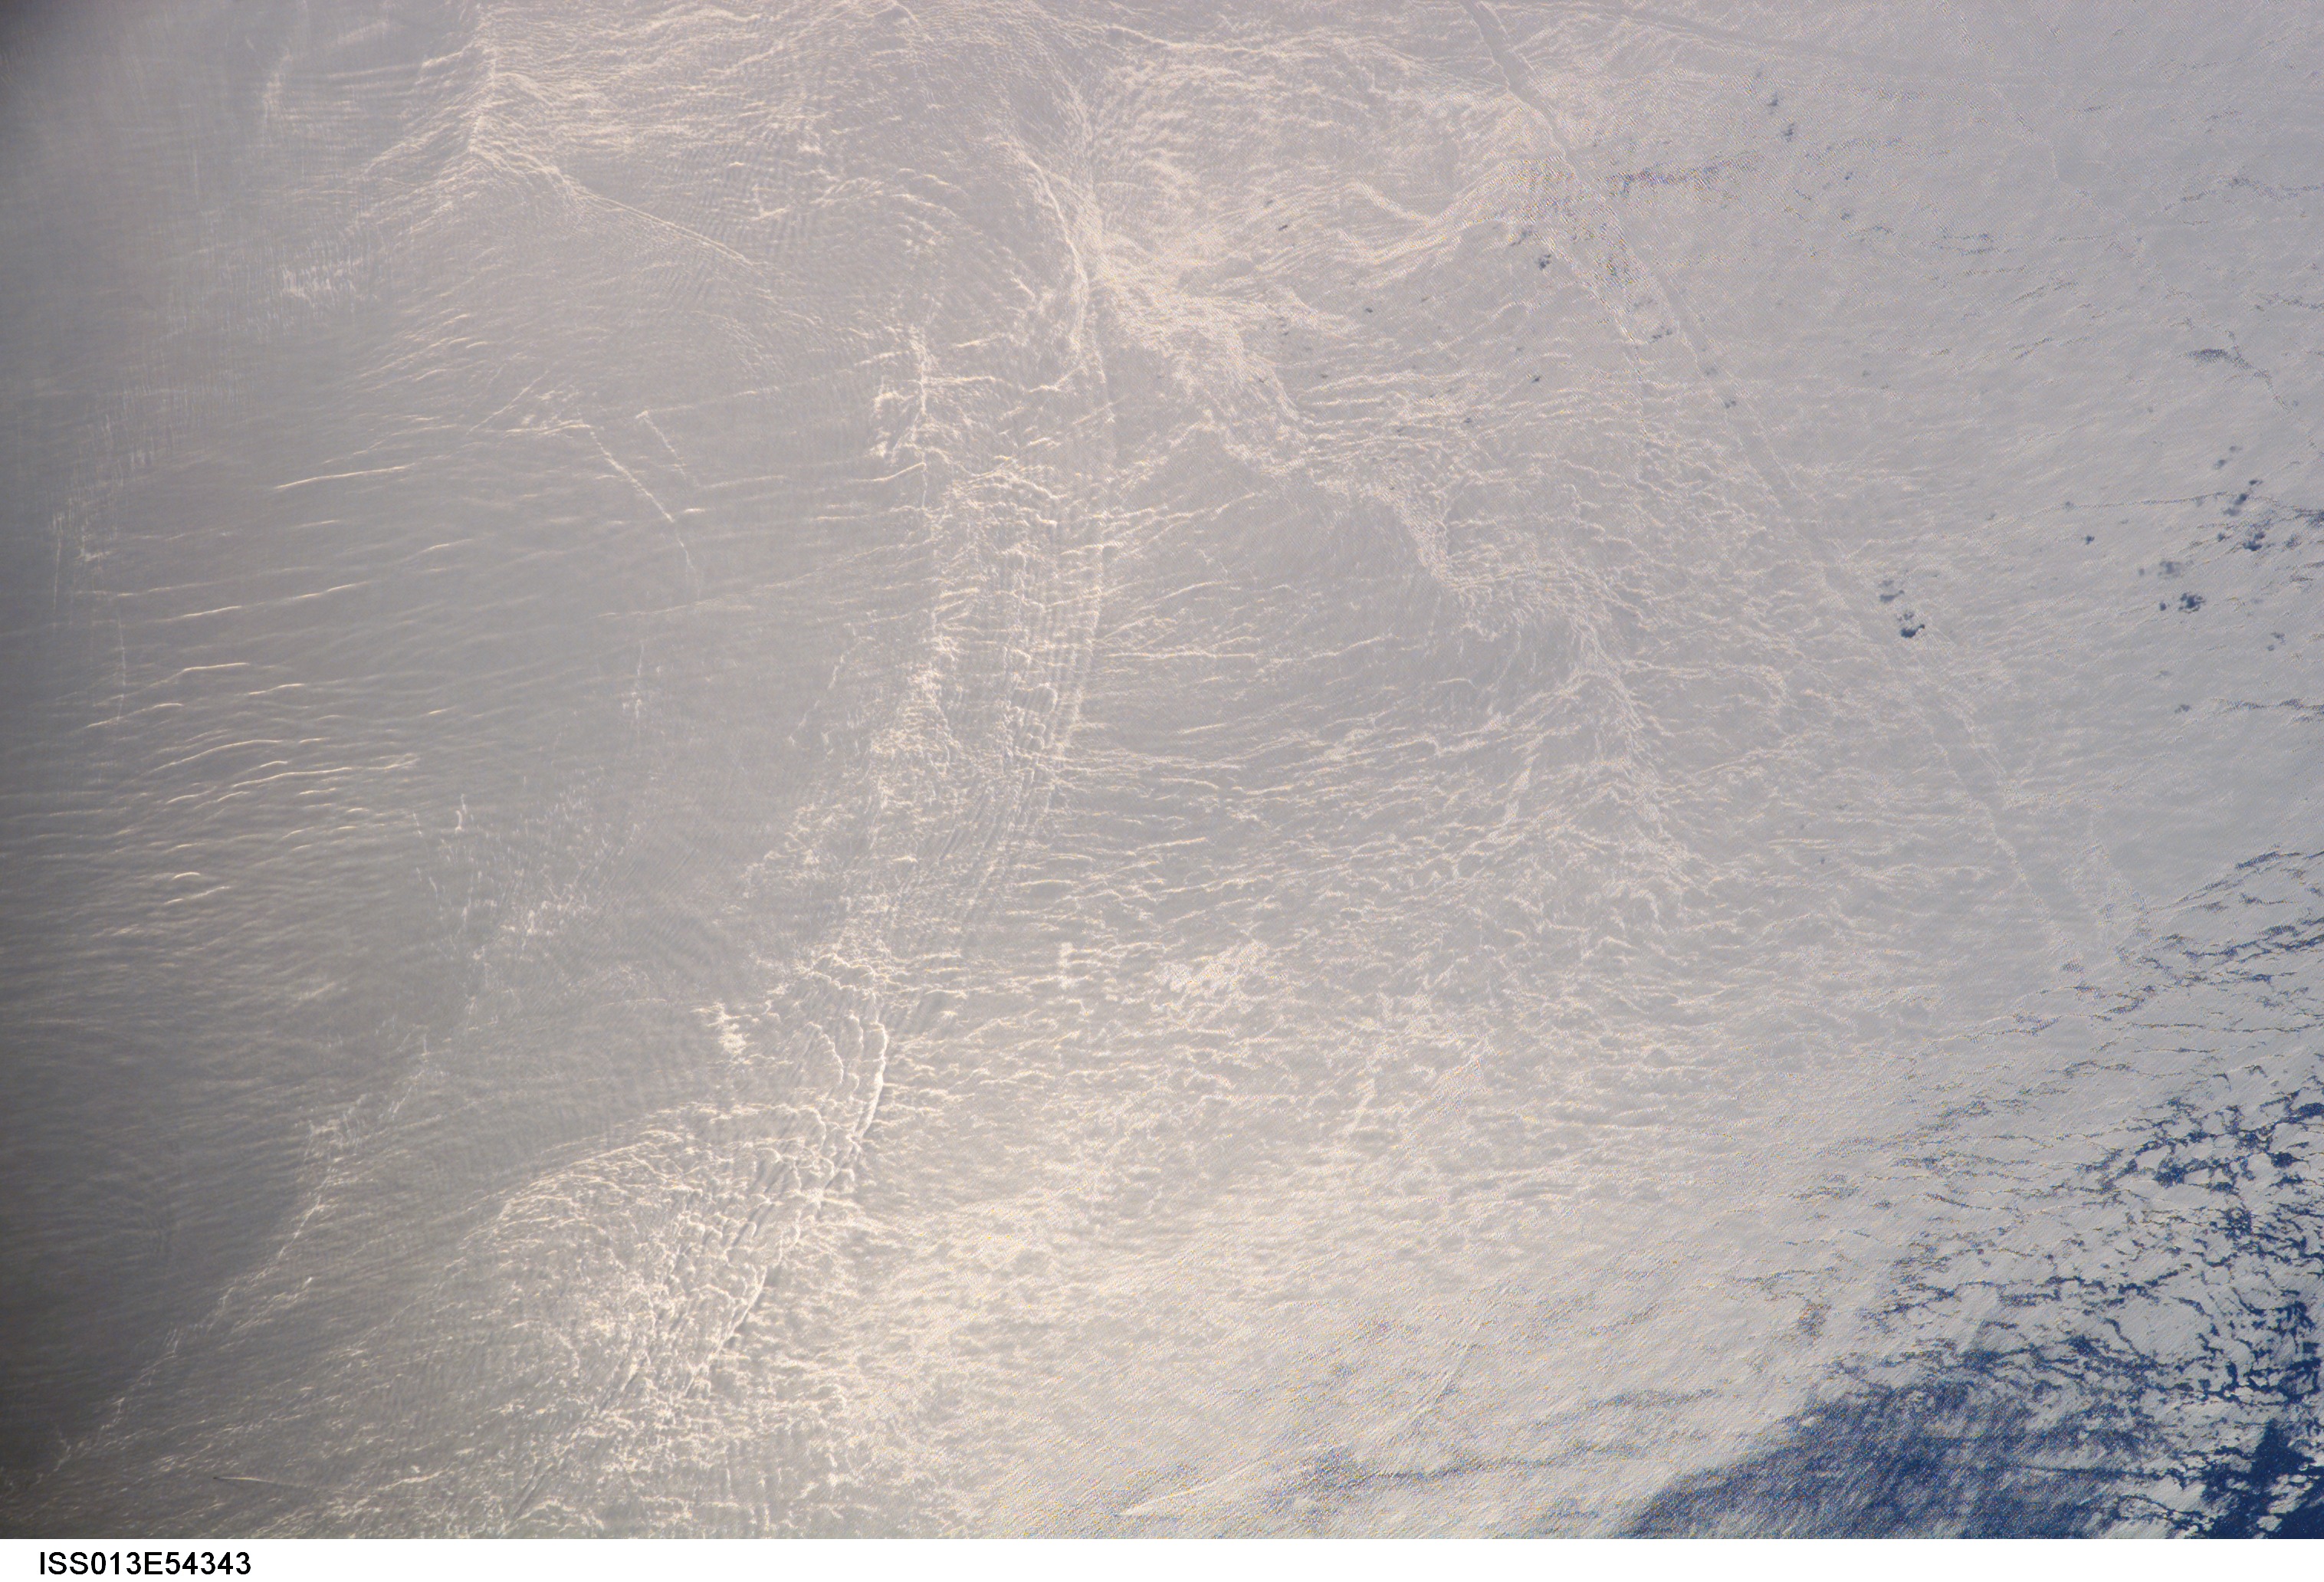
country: CHINA
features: SUNGLINT, SOUTH CHINA SEA
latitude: 21.2
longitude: 110.8
